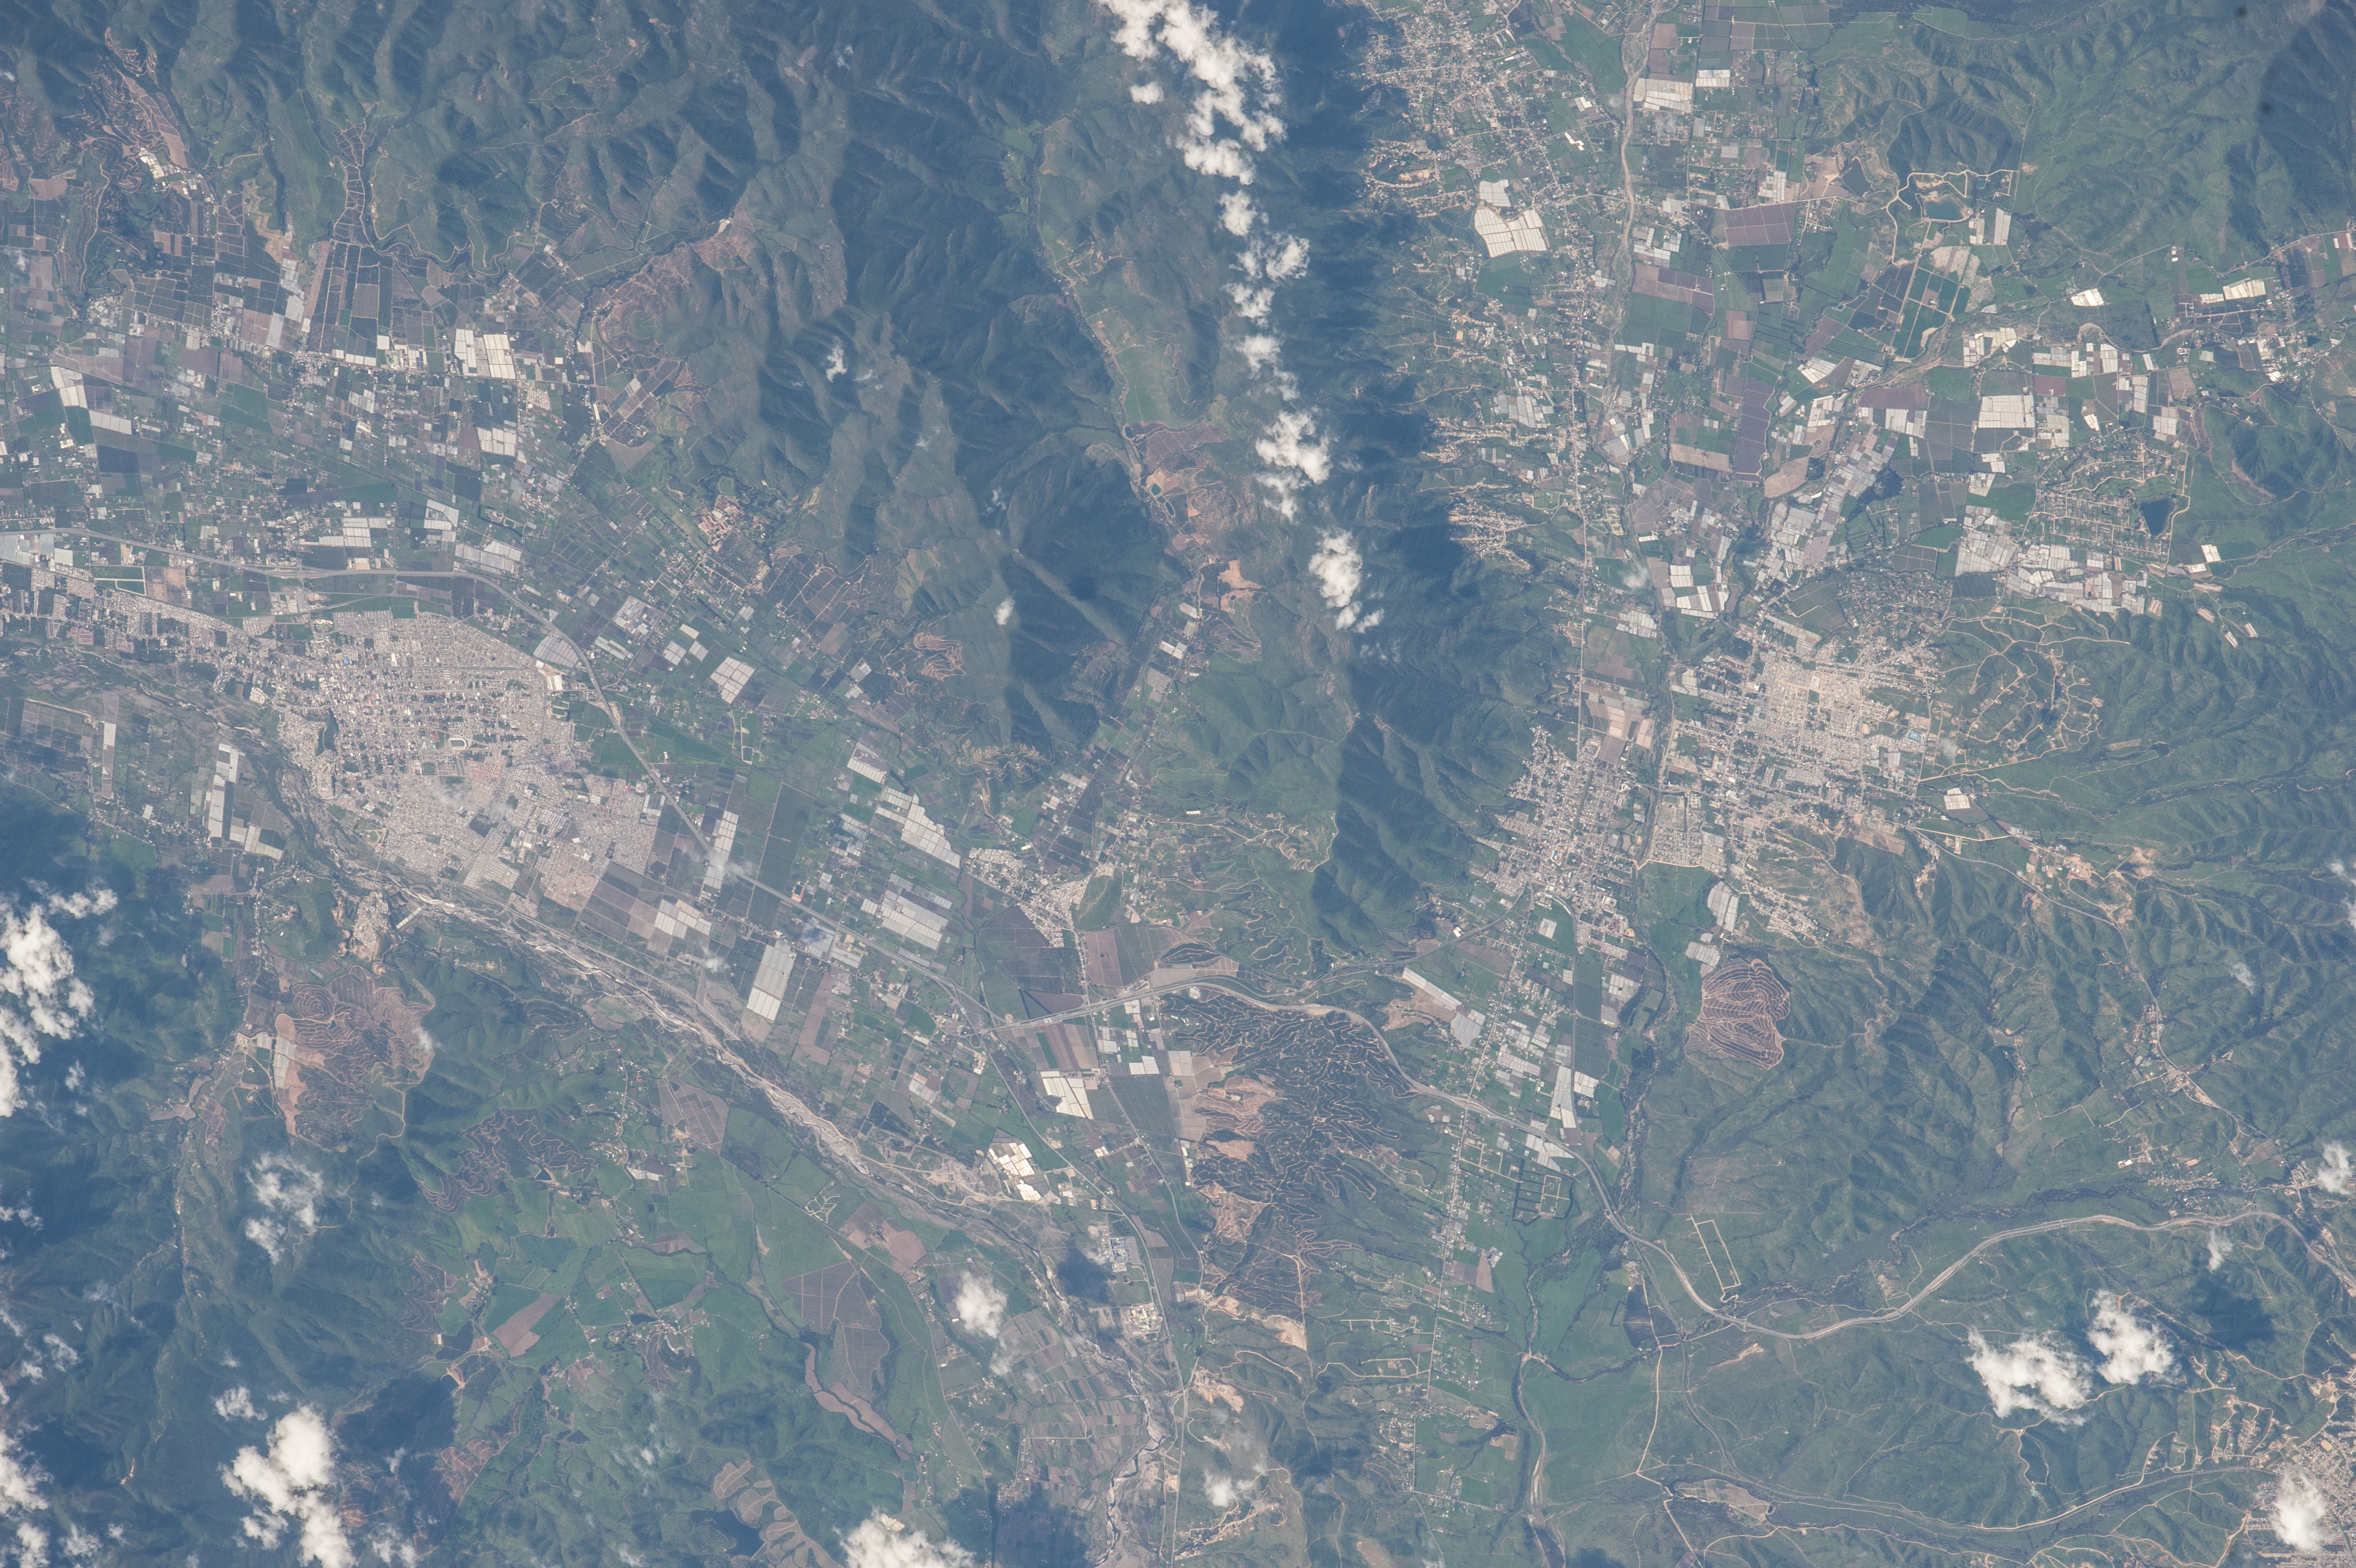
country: CHILE
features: LIMACHE R. V., ACONCAGUA R. V., QUILLOTA, LIMACHE, ROADS, HILLS, AGR.
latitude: -33.0
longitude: -71.3
